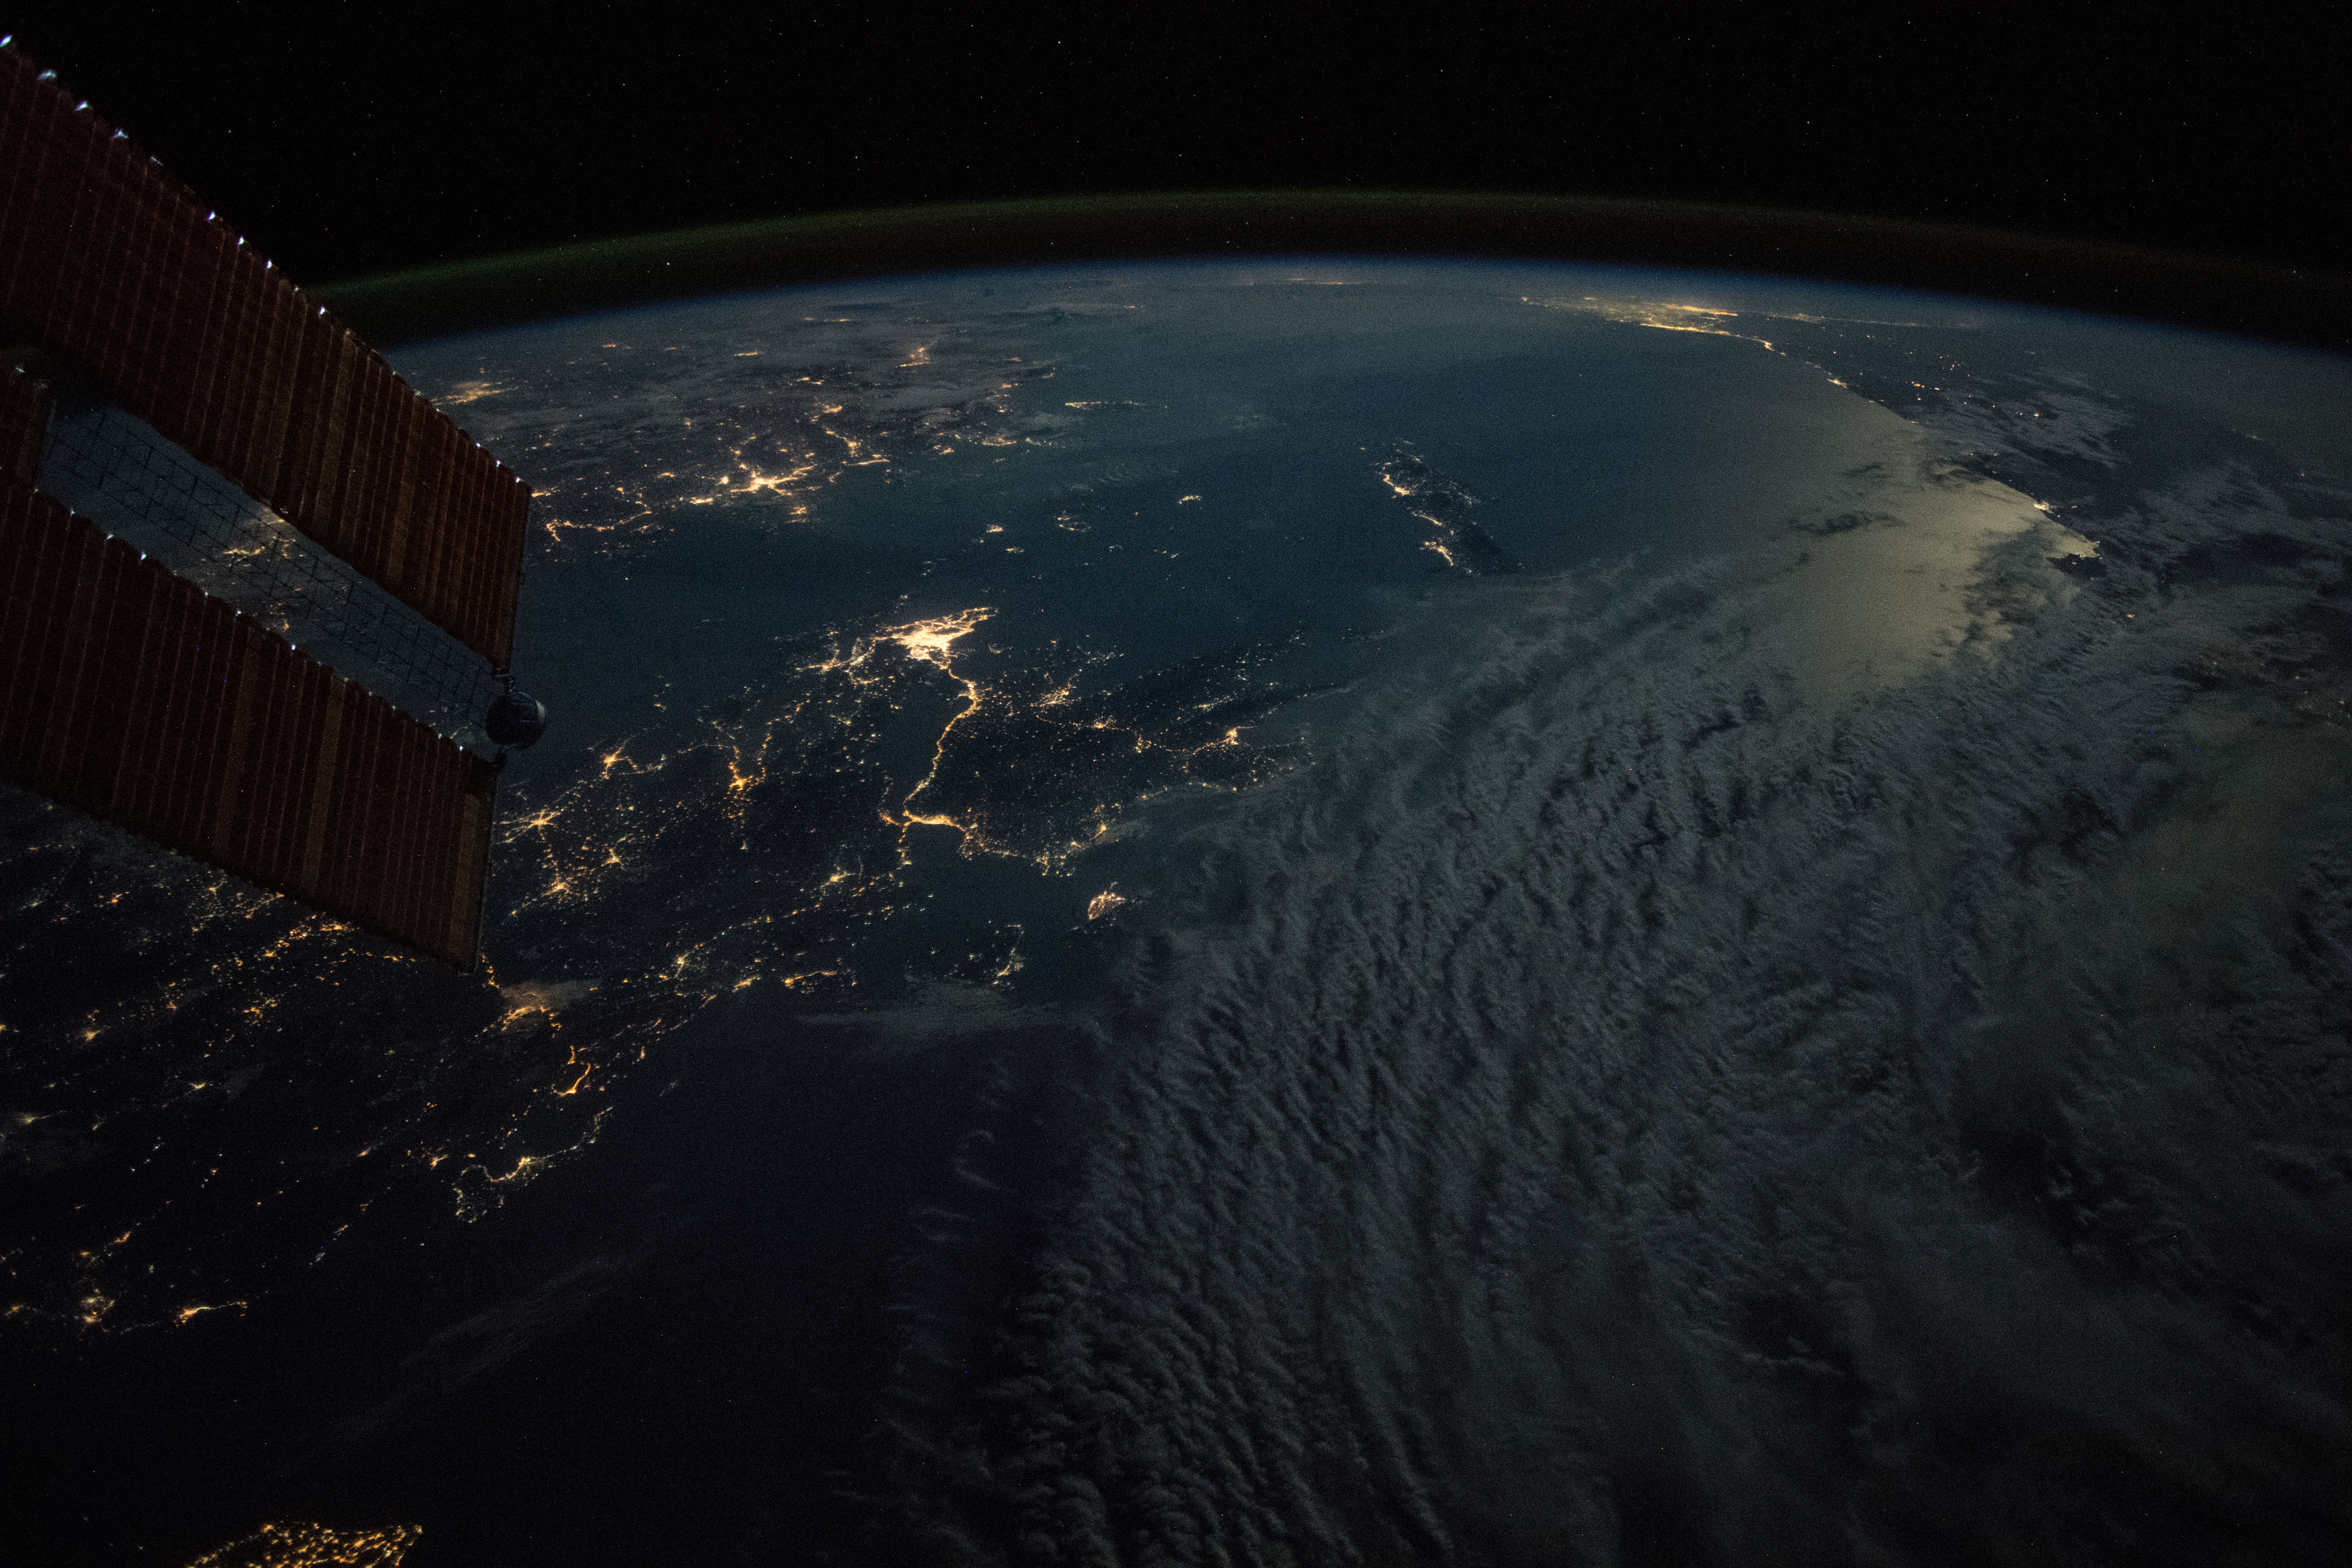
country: GREECE
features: ZAKINTHOS CITY, IONIAN SEA, IONIAN ISLANDS, POTRI ISLAND, KYPARISSIA CITY, KALAMATA CITY, ATHENS CITY
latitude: 37.1
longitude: 21.9
